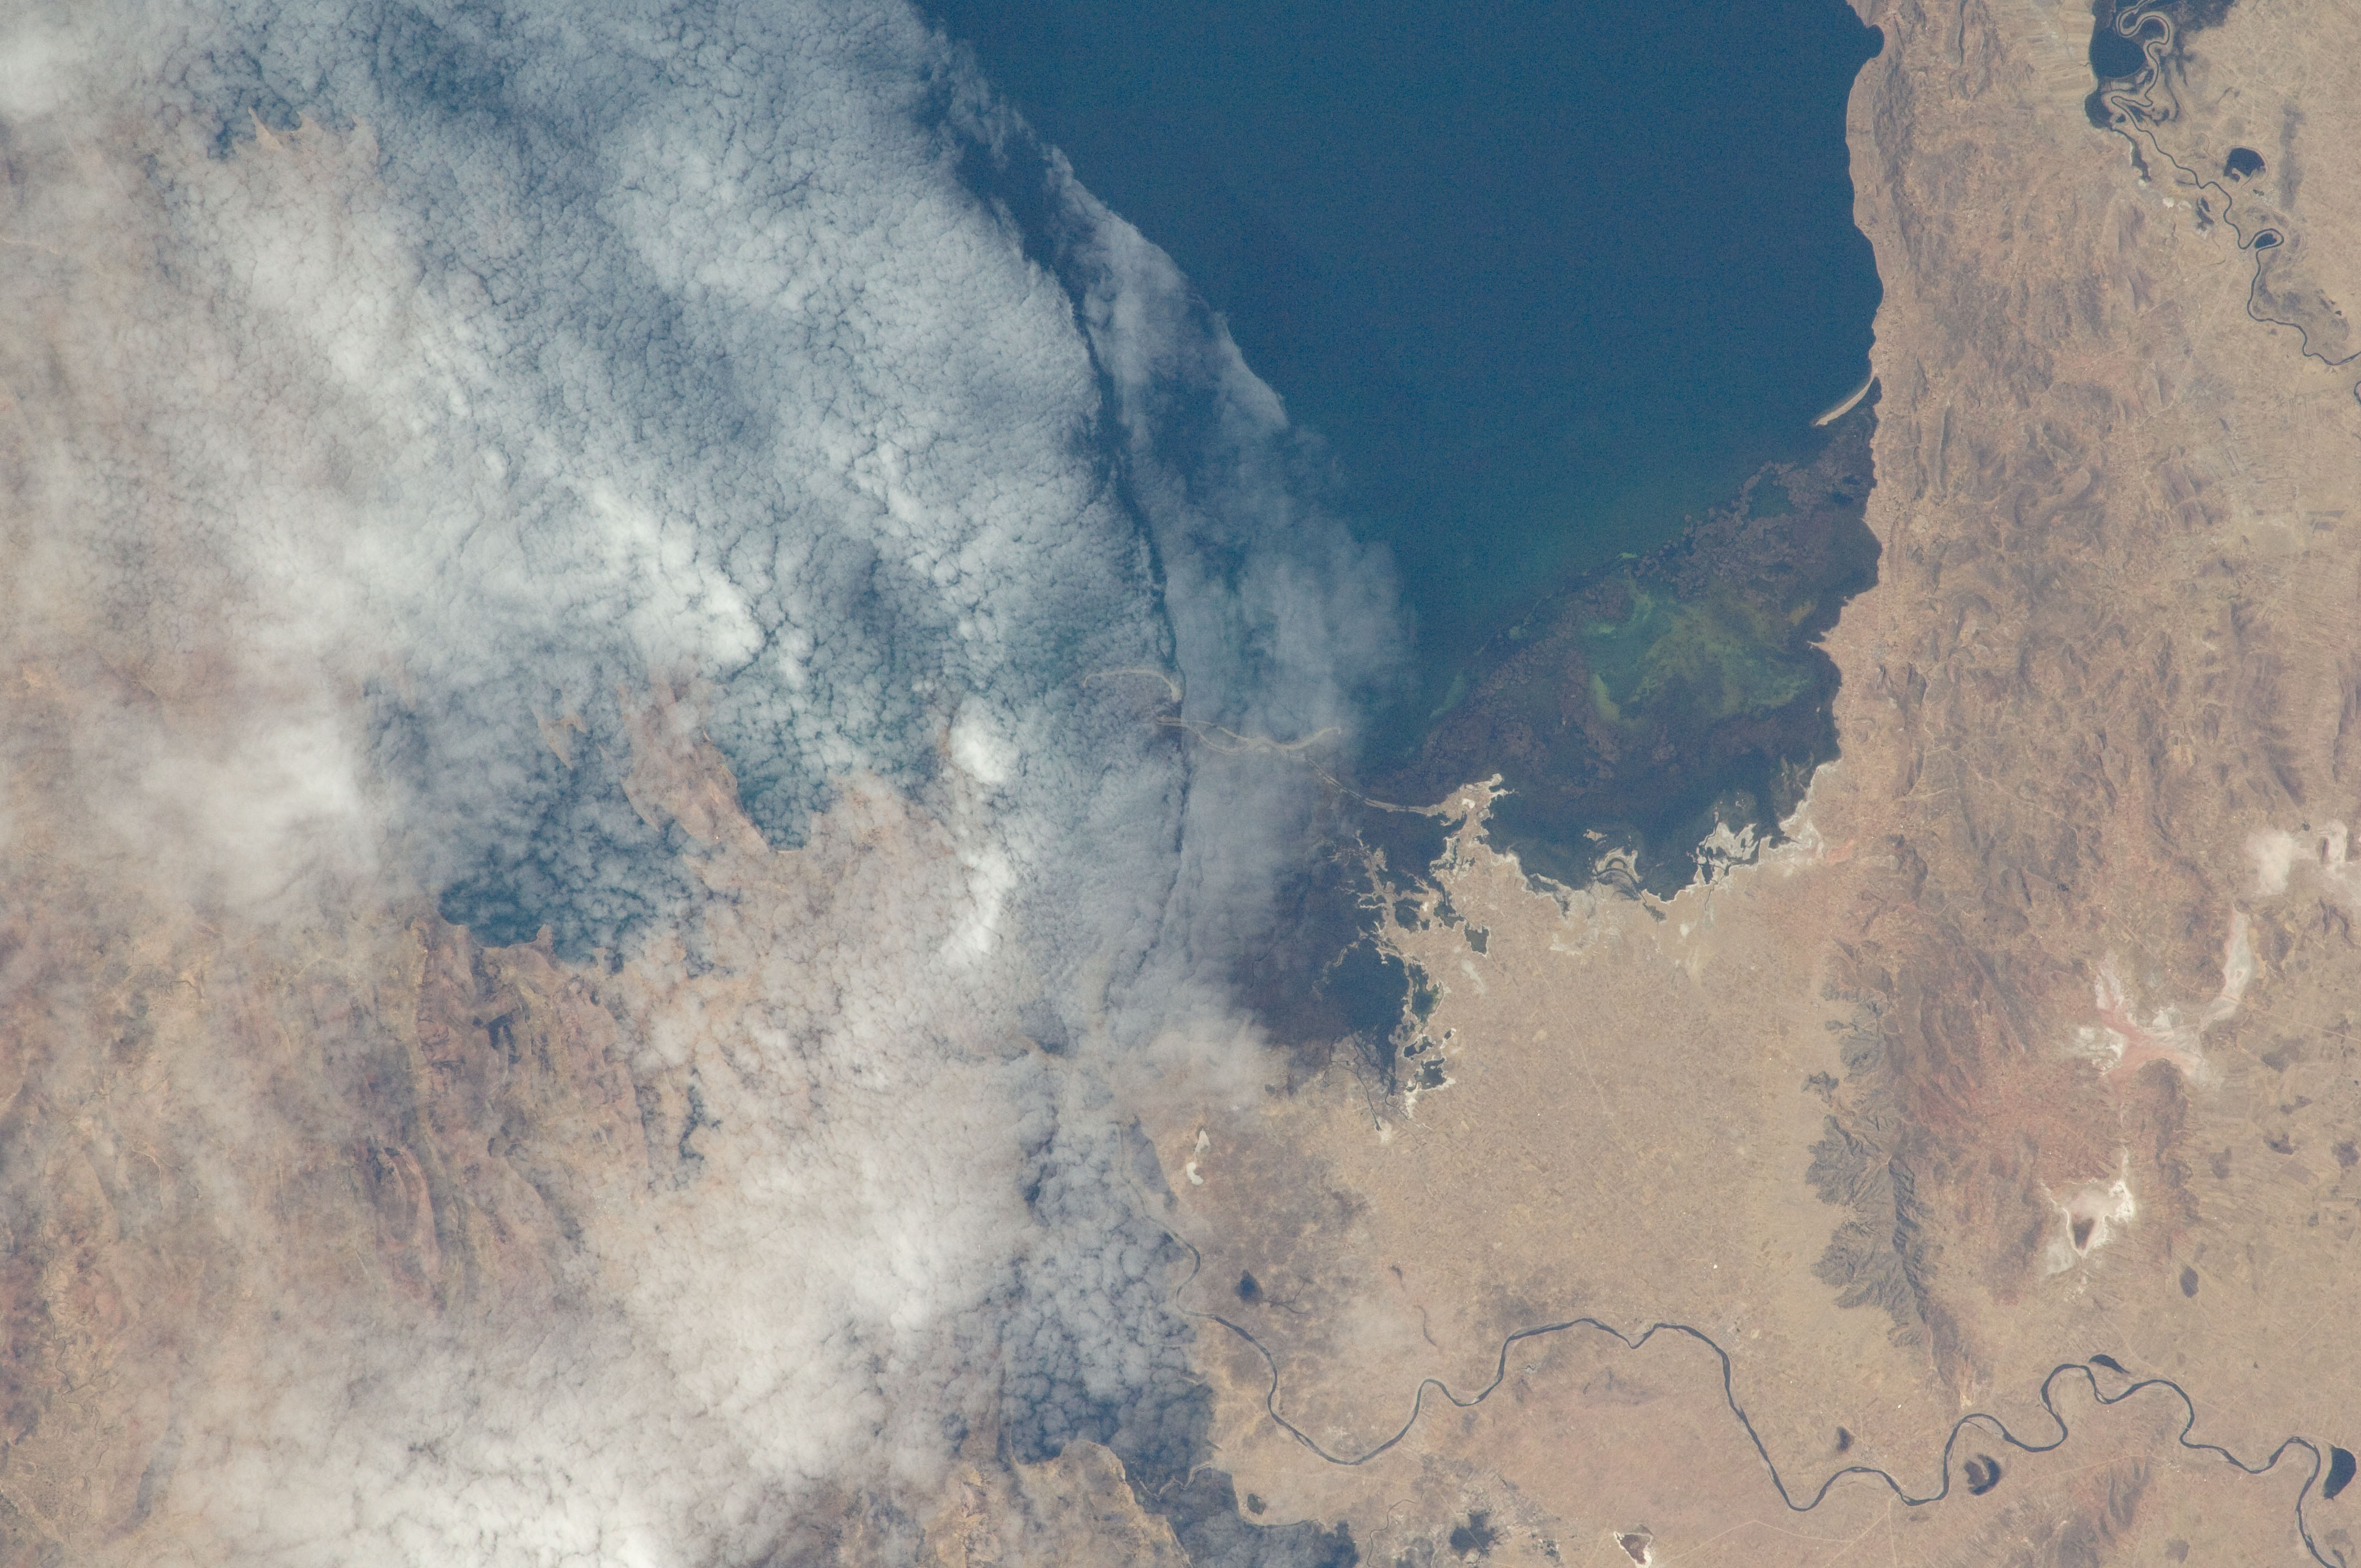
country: PERU
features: L. TITICACA, N. END, DELTA, WETLANDS
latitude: -15.4
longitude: -69.9
